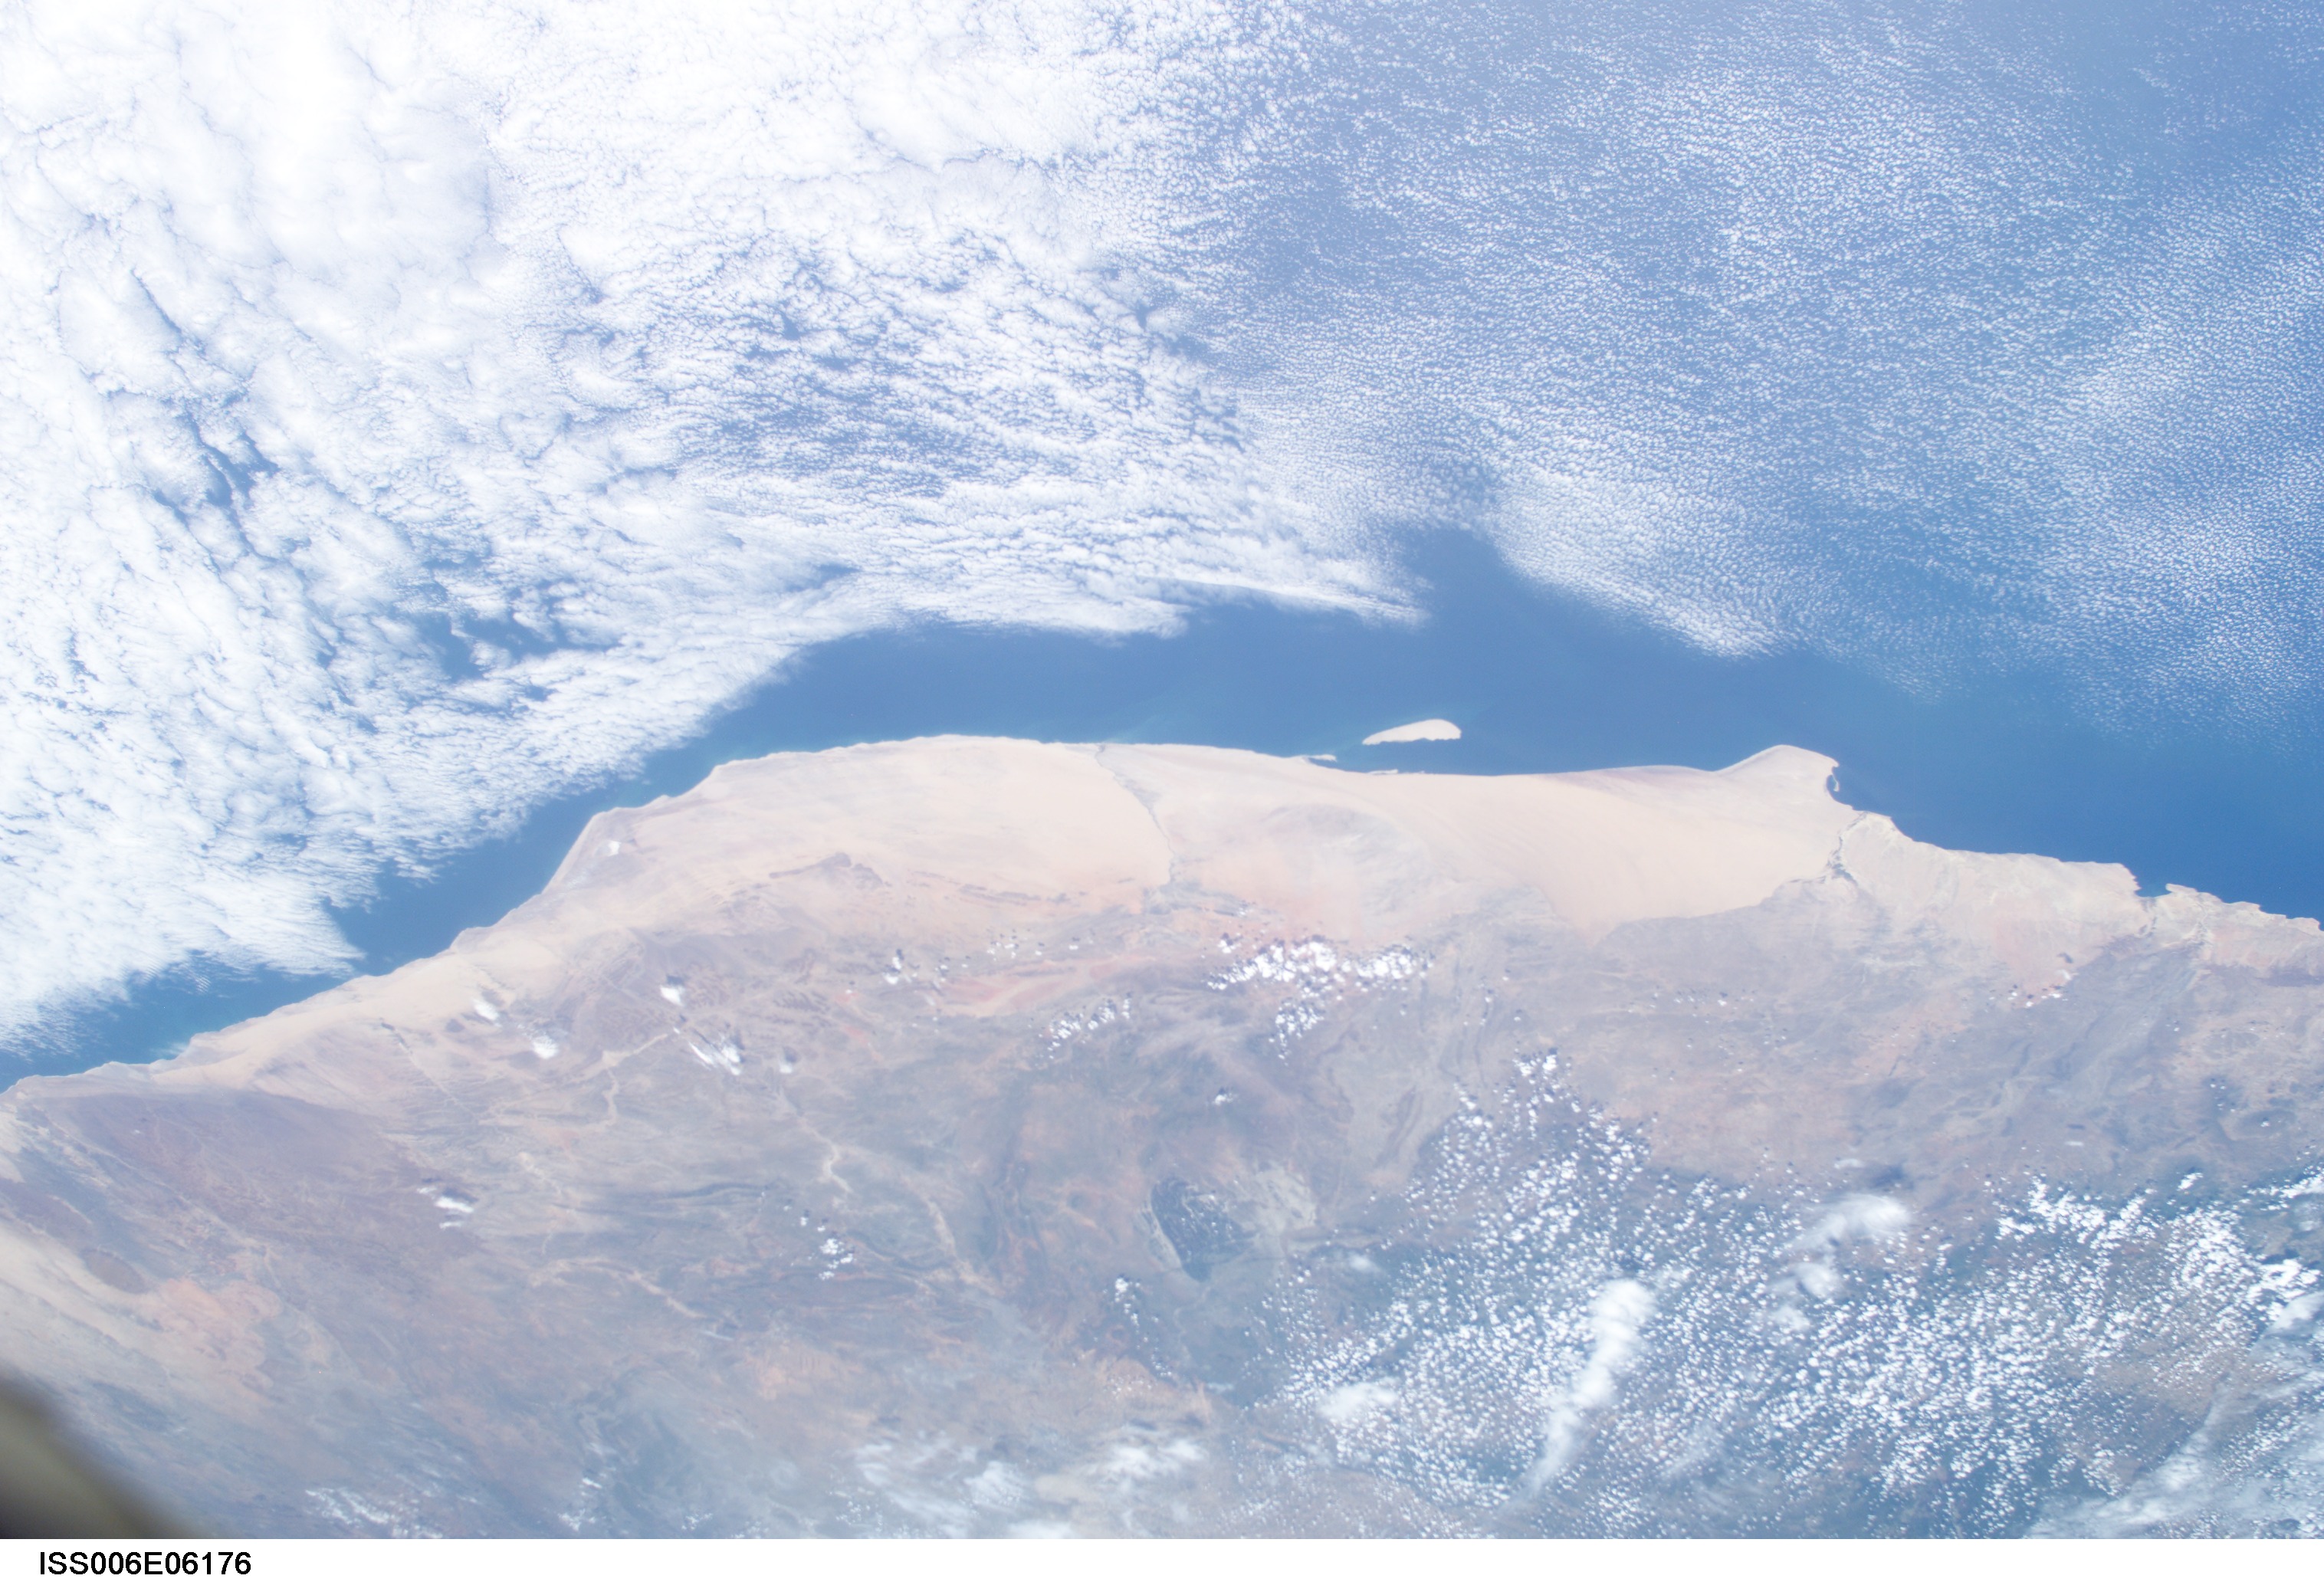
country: NAMIBIA
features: DO TIGRES BAY, NAMIB DESERT
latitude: -17.5
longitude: 12.0
